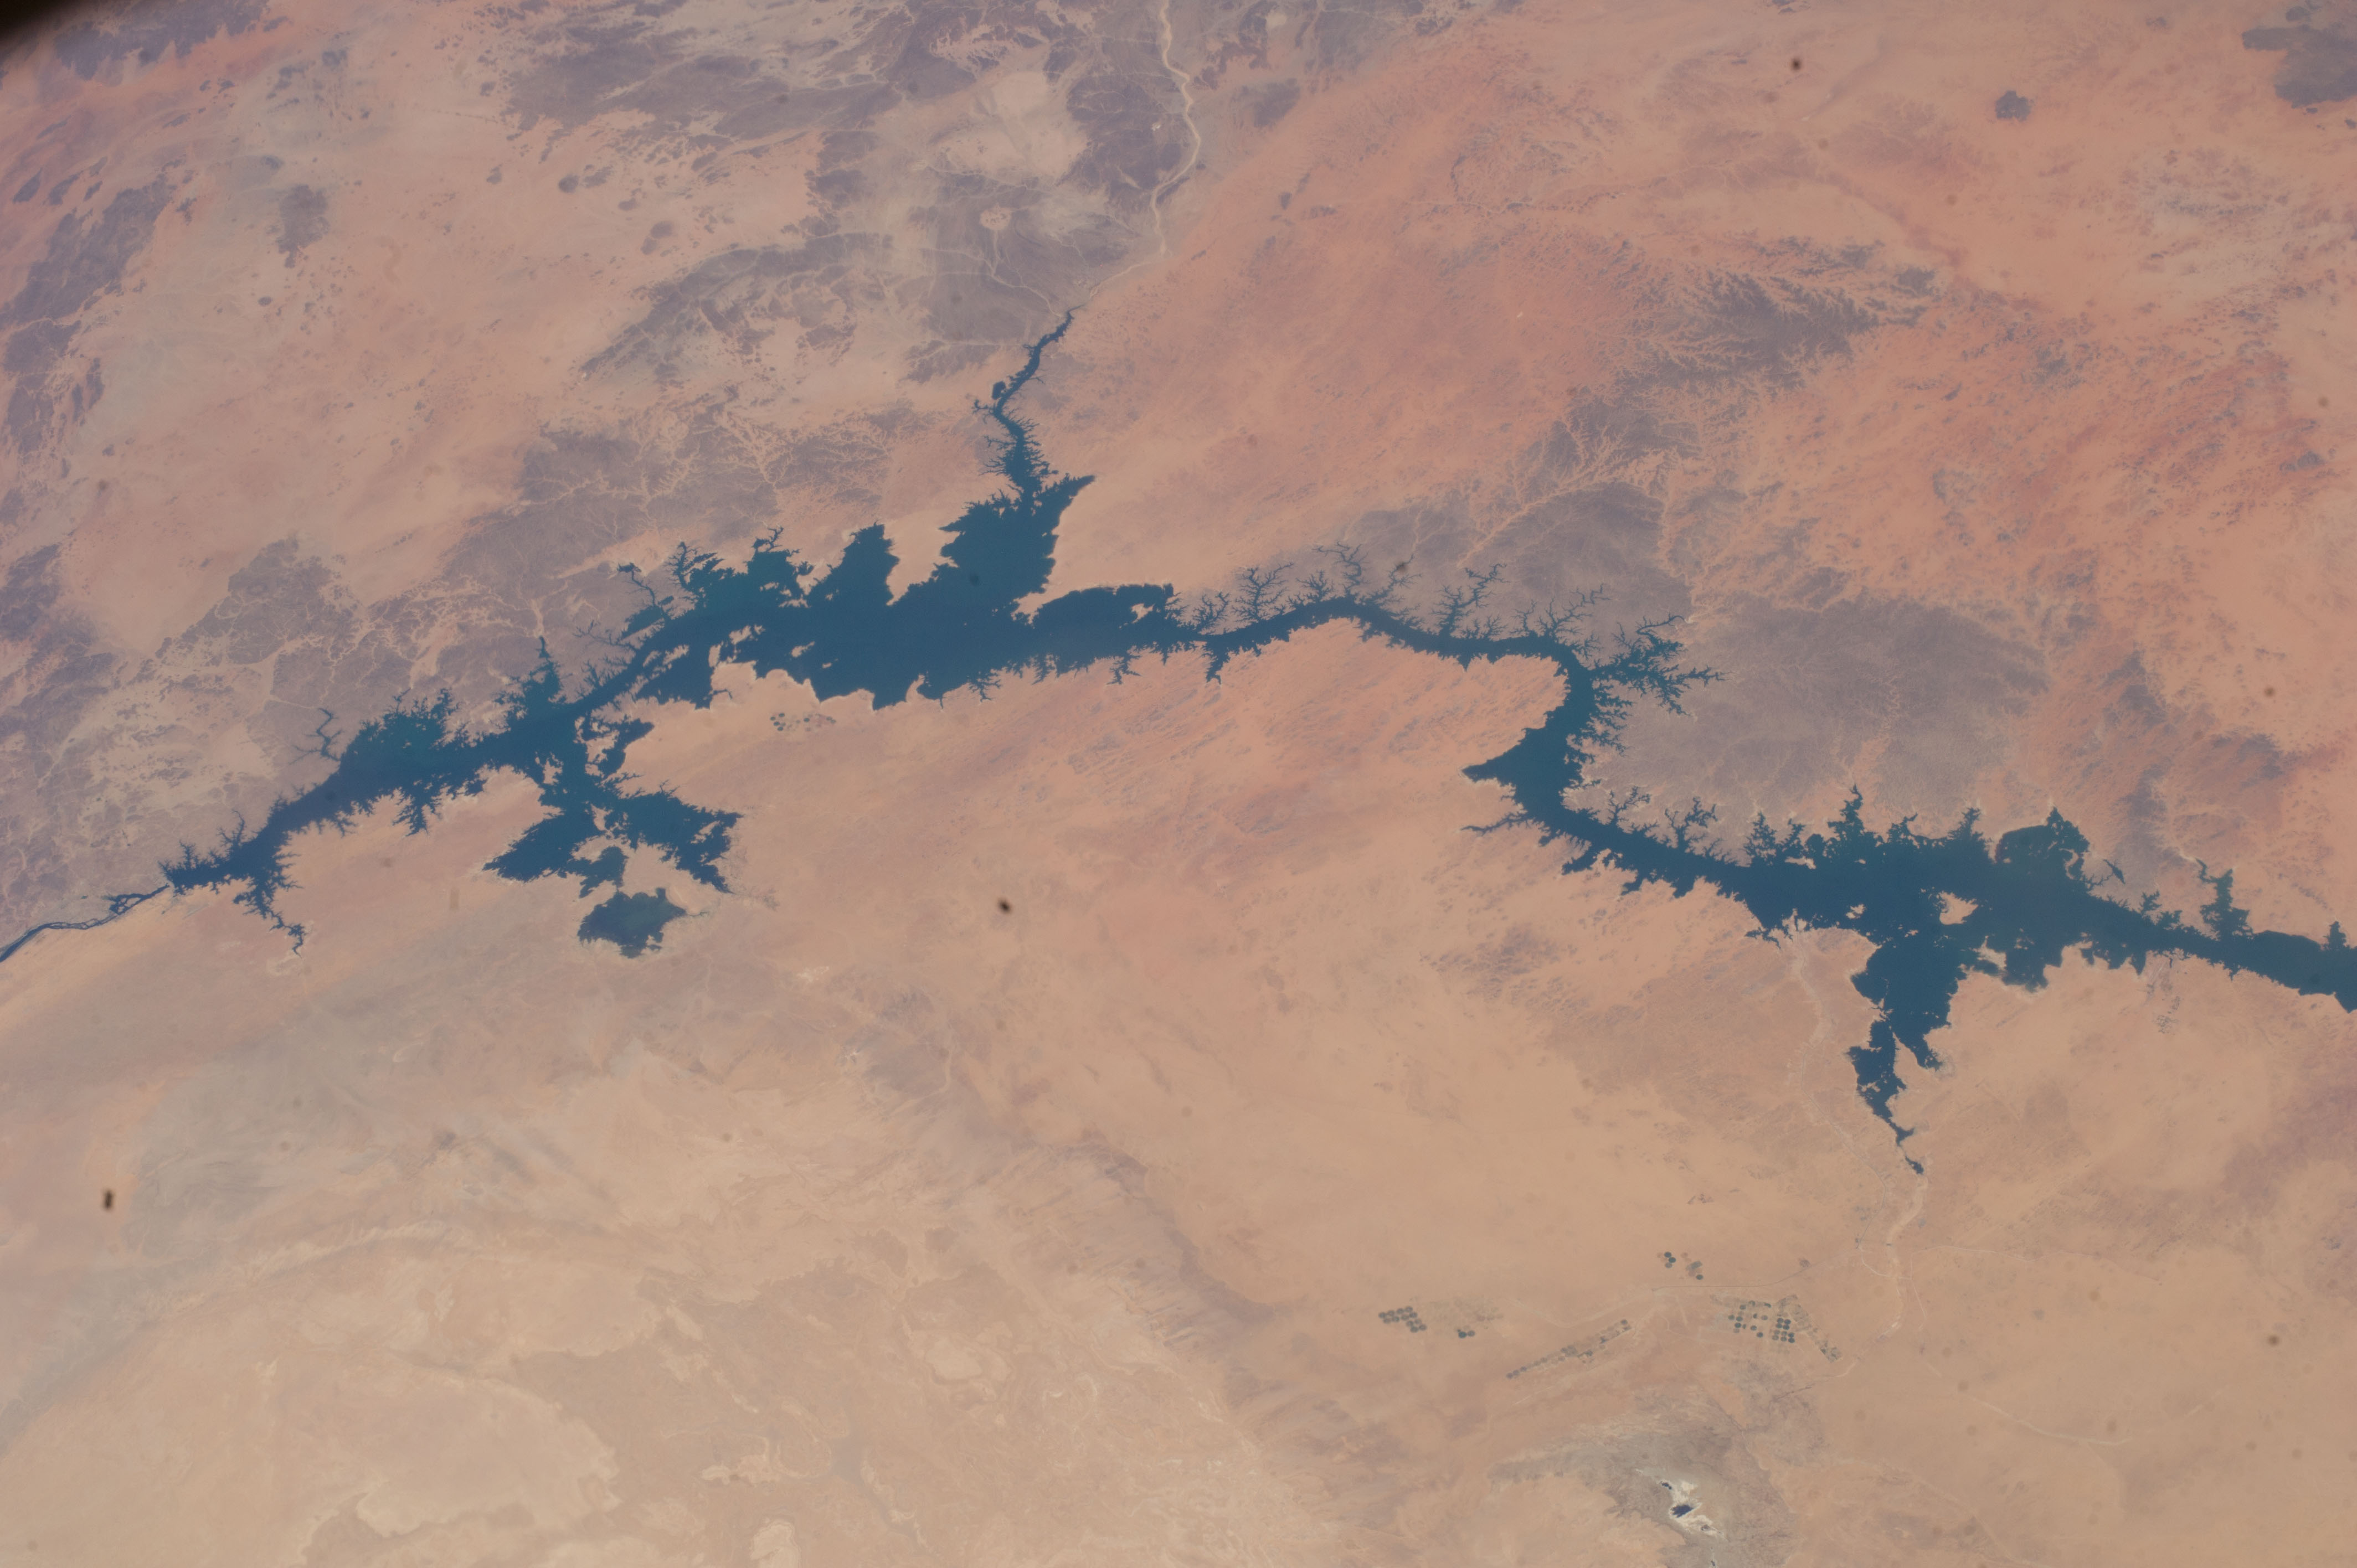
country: EGYPT
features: LAKE NASSER, DESERT, MOUNTAINS
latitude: 23.1
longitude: 32.4
